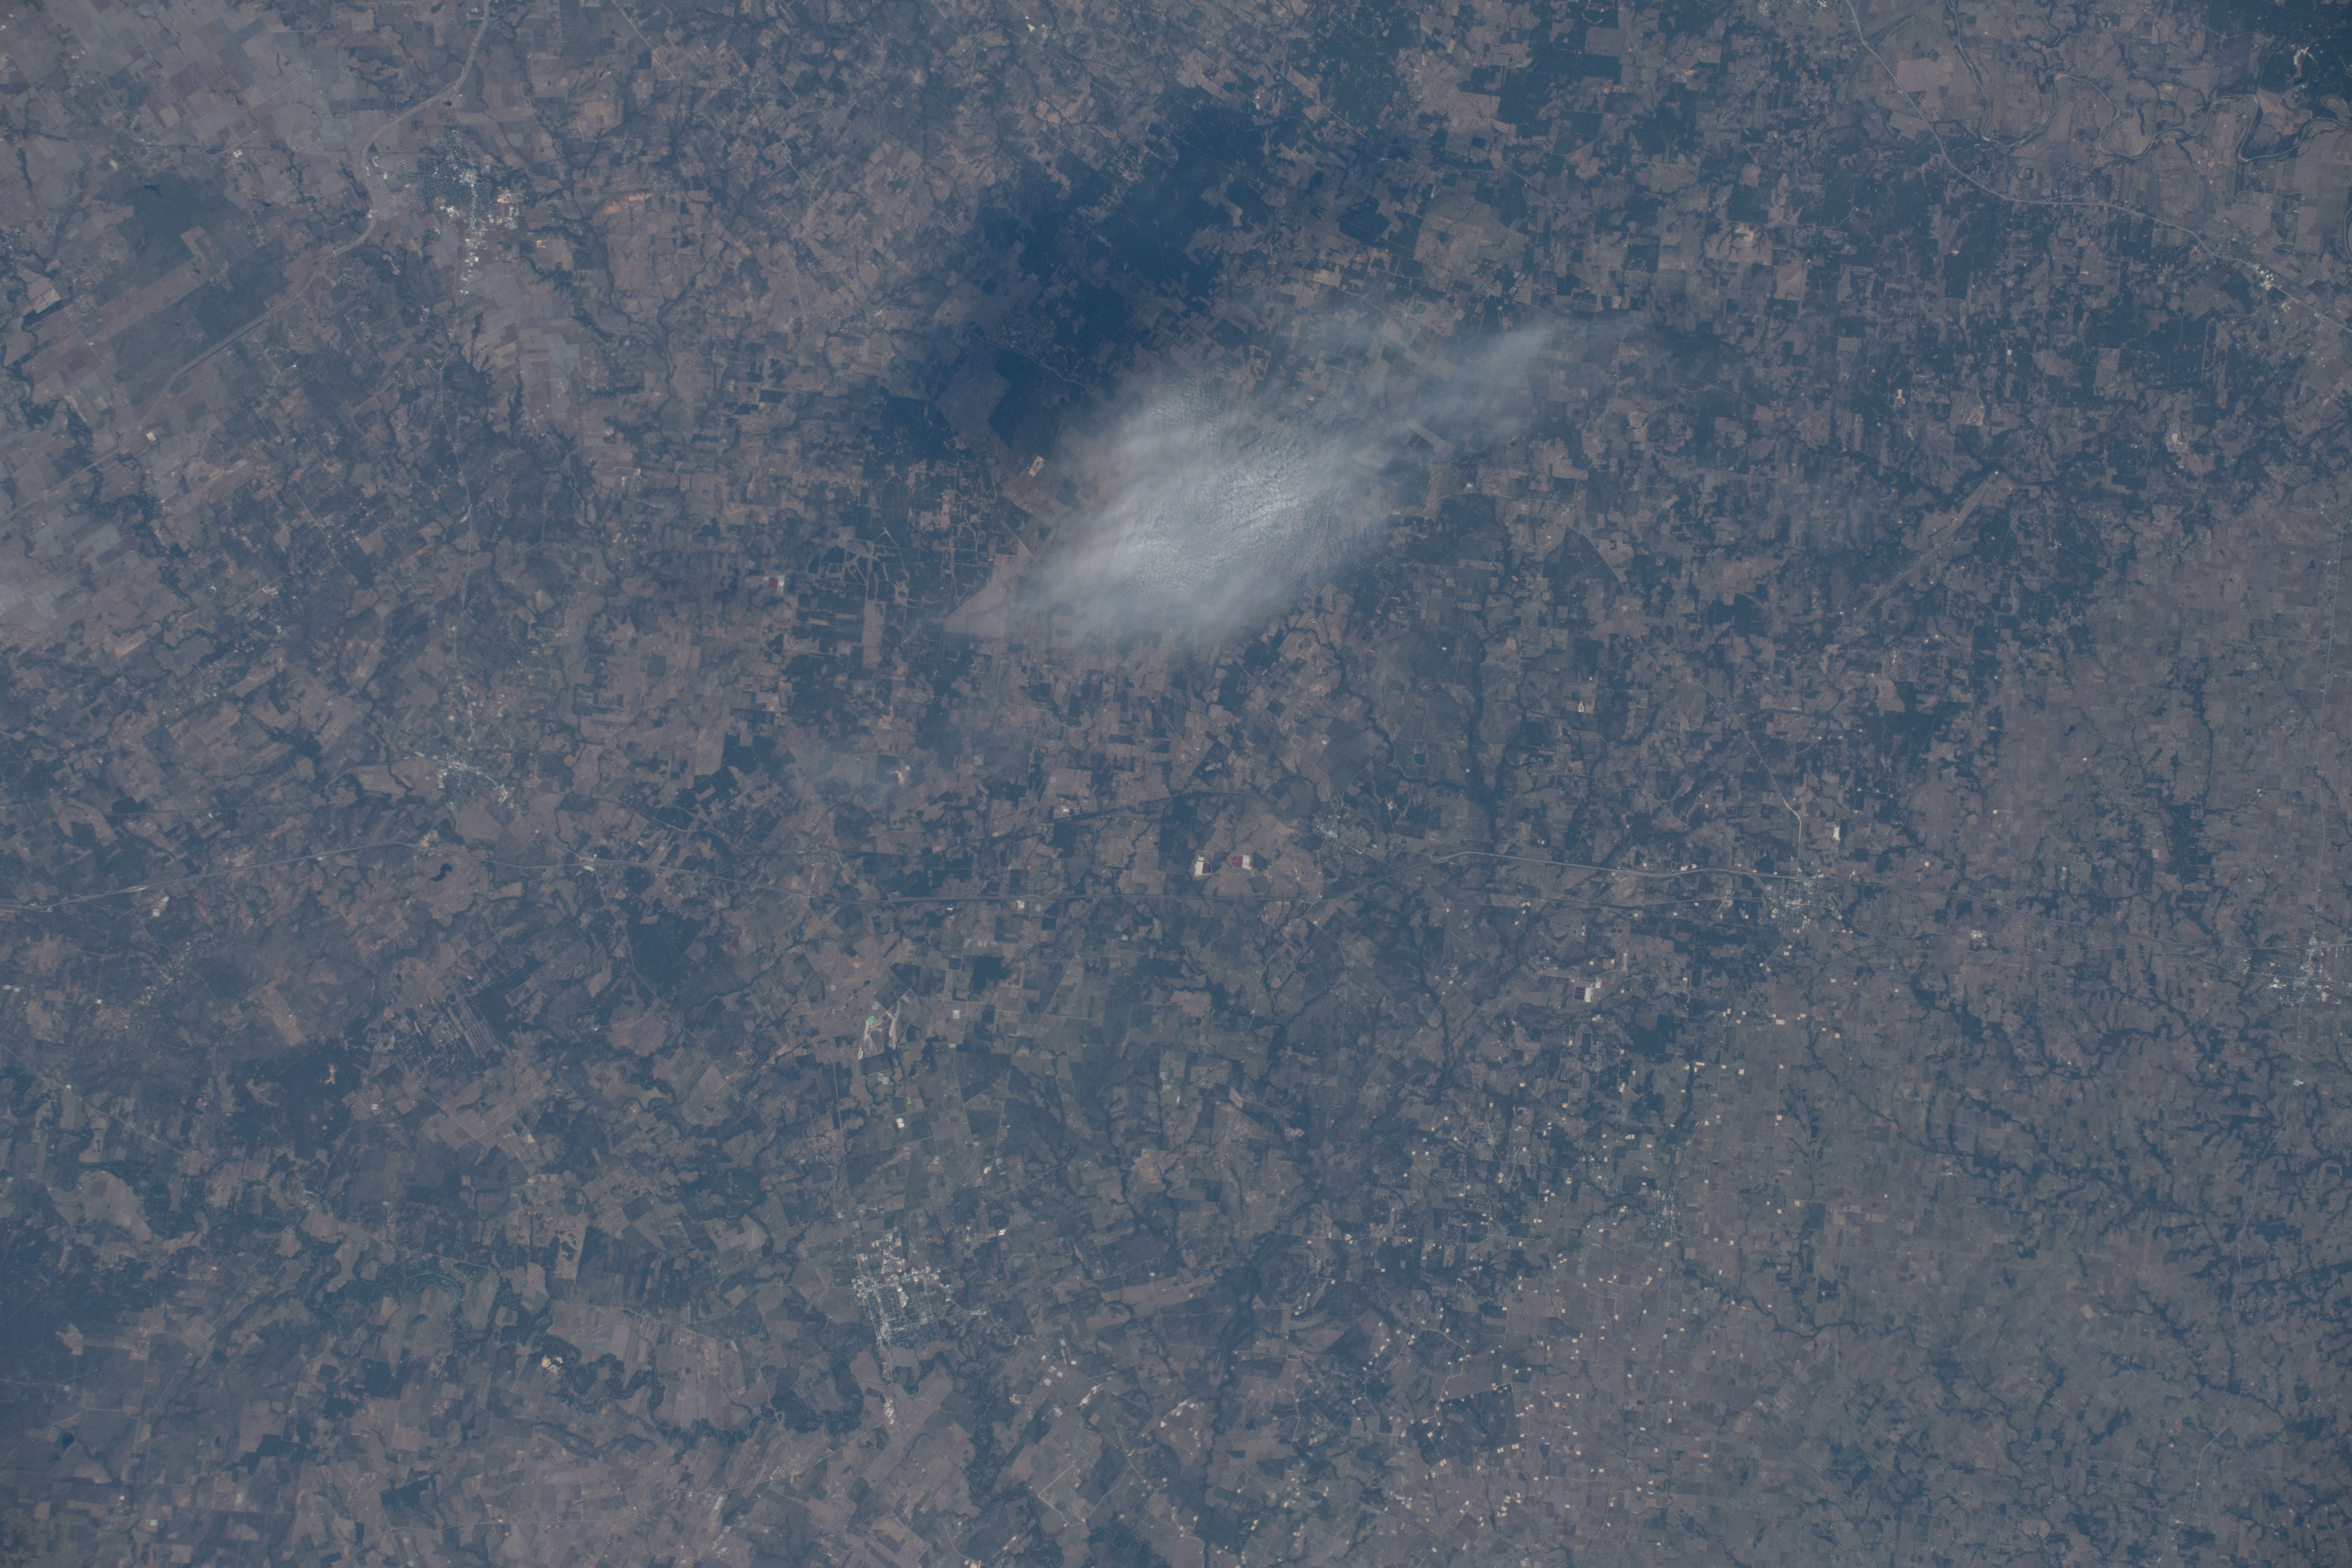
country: USA-TEXAS
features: NOT SPECIFIED, AGRICULTRAL FIELDS
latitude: 29.7
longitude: -97.3
